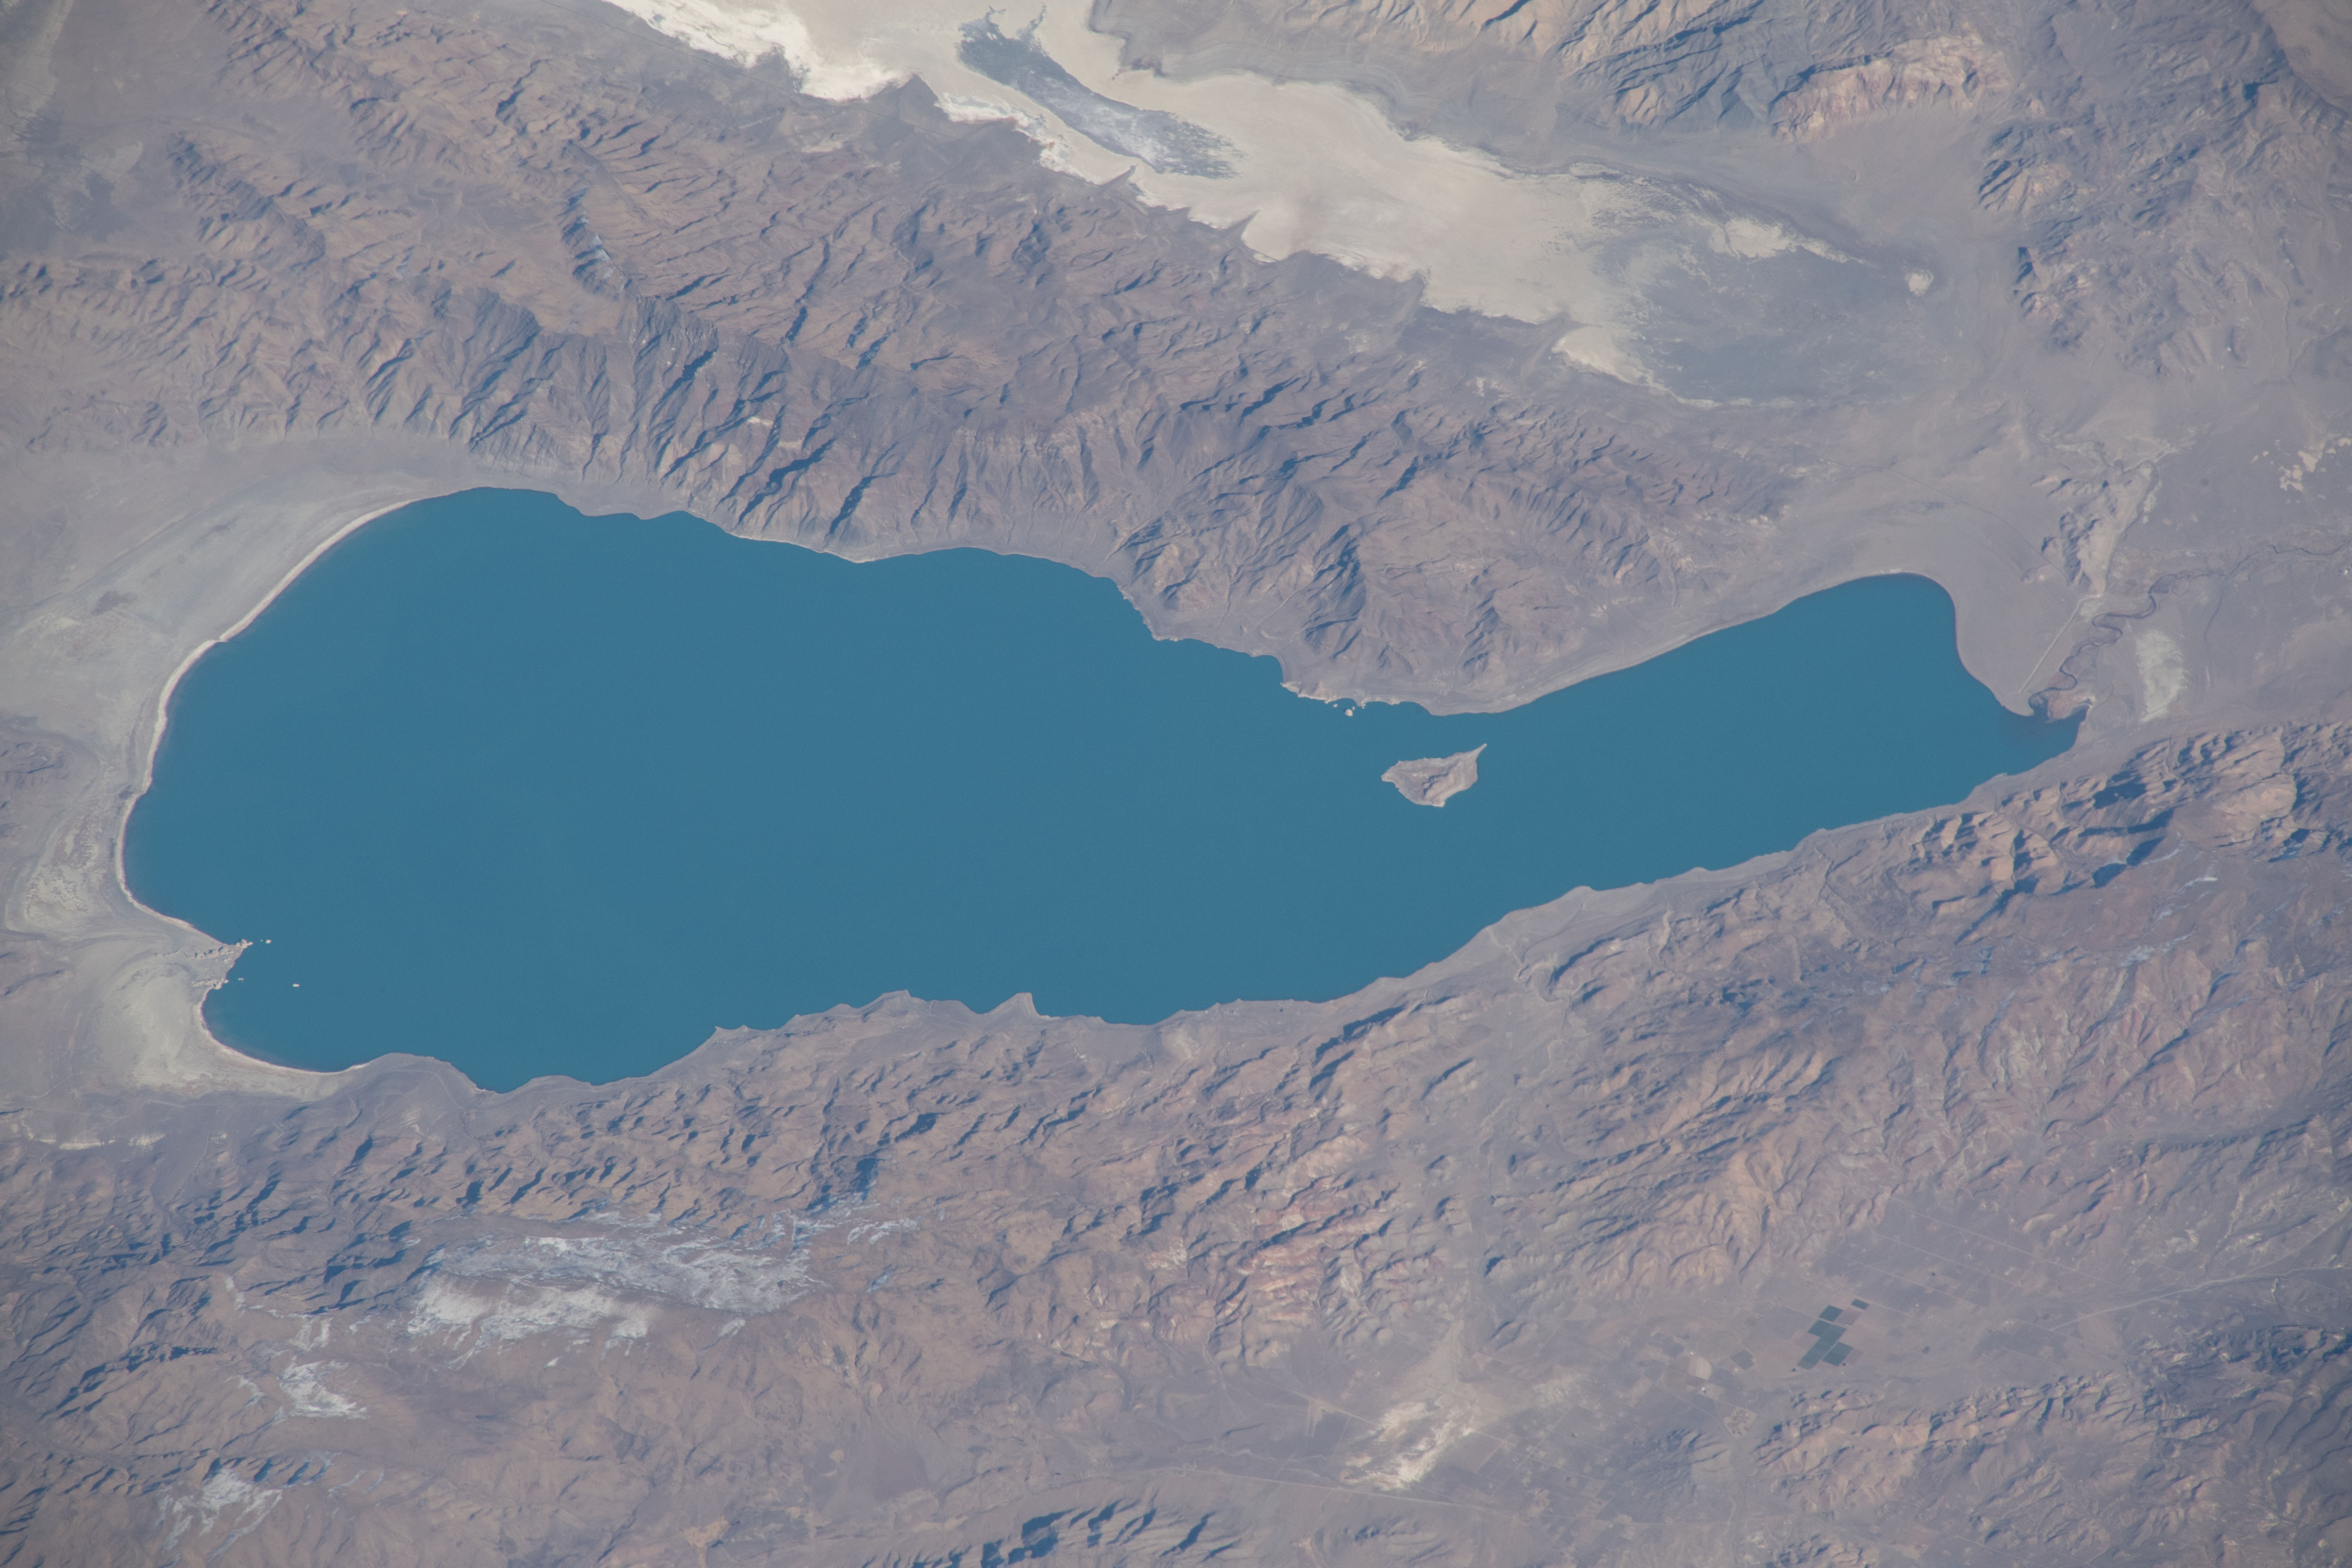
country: USA-NEVADA
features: PYRAMID LAKE, TOHAKUM PEAK, ANAHO ISLAND, ANAHO ISLAND NATIONAL WILDLIFE REFUGE
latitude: 40.0
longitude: -119.5
